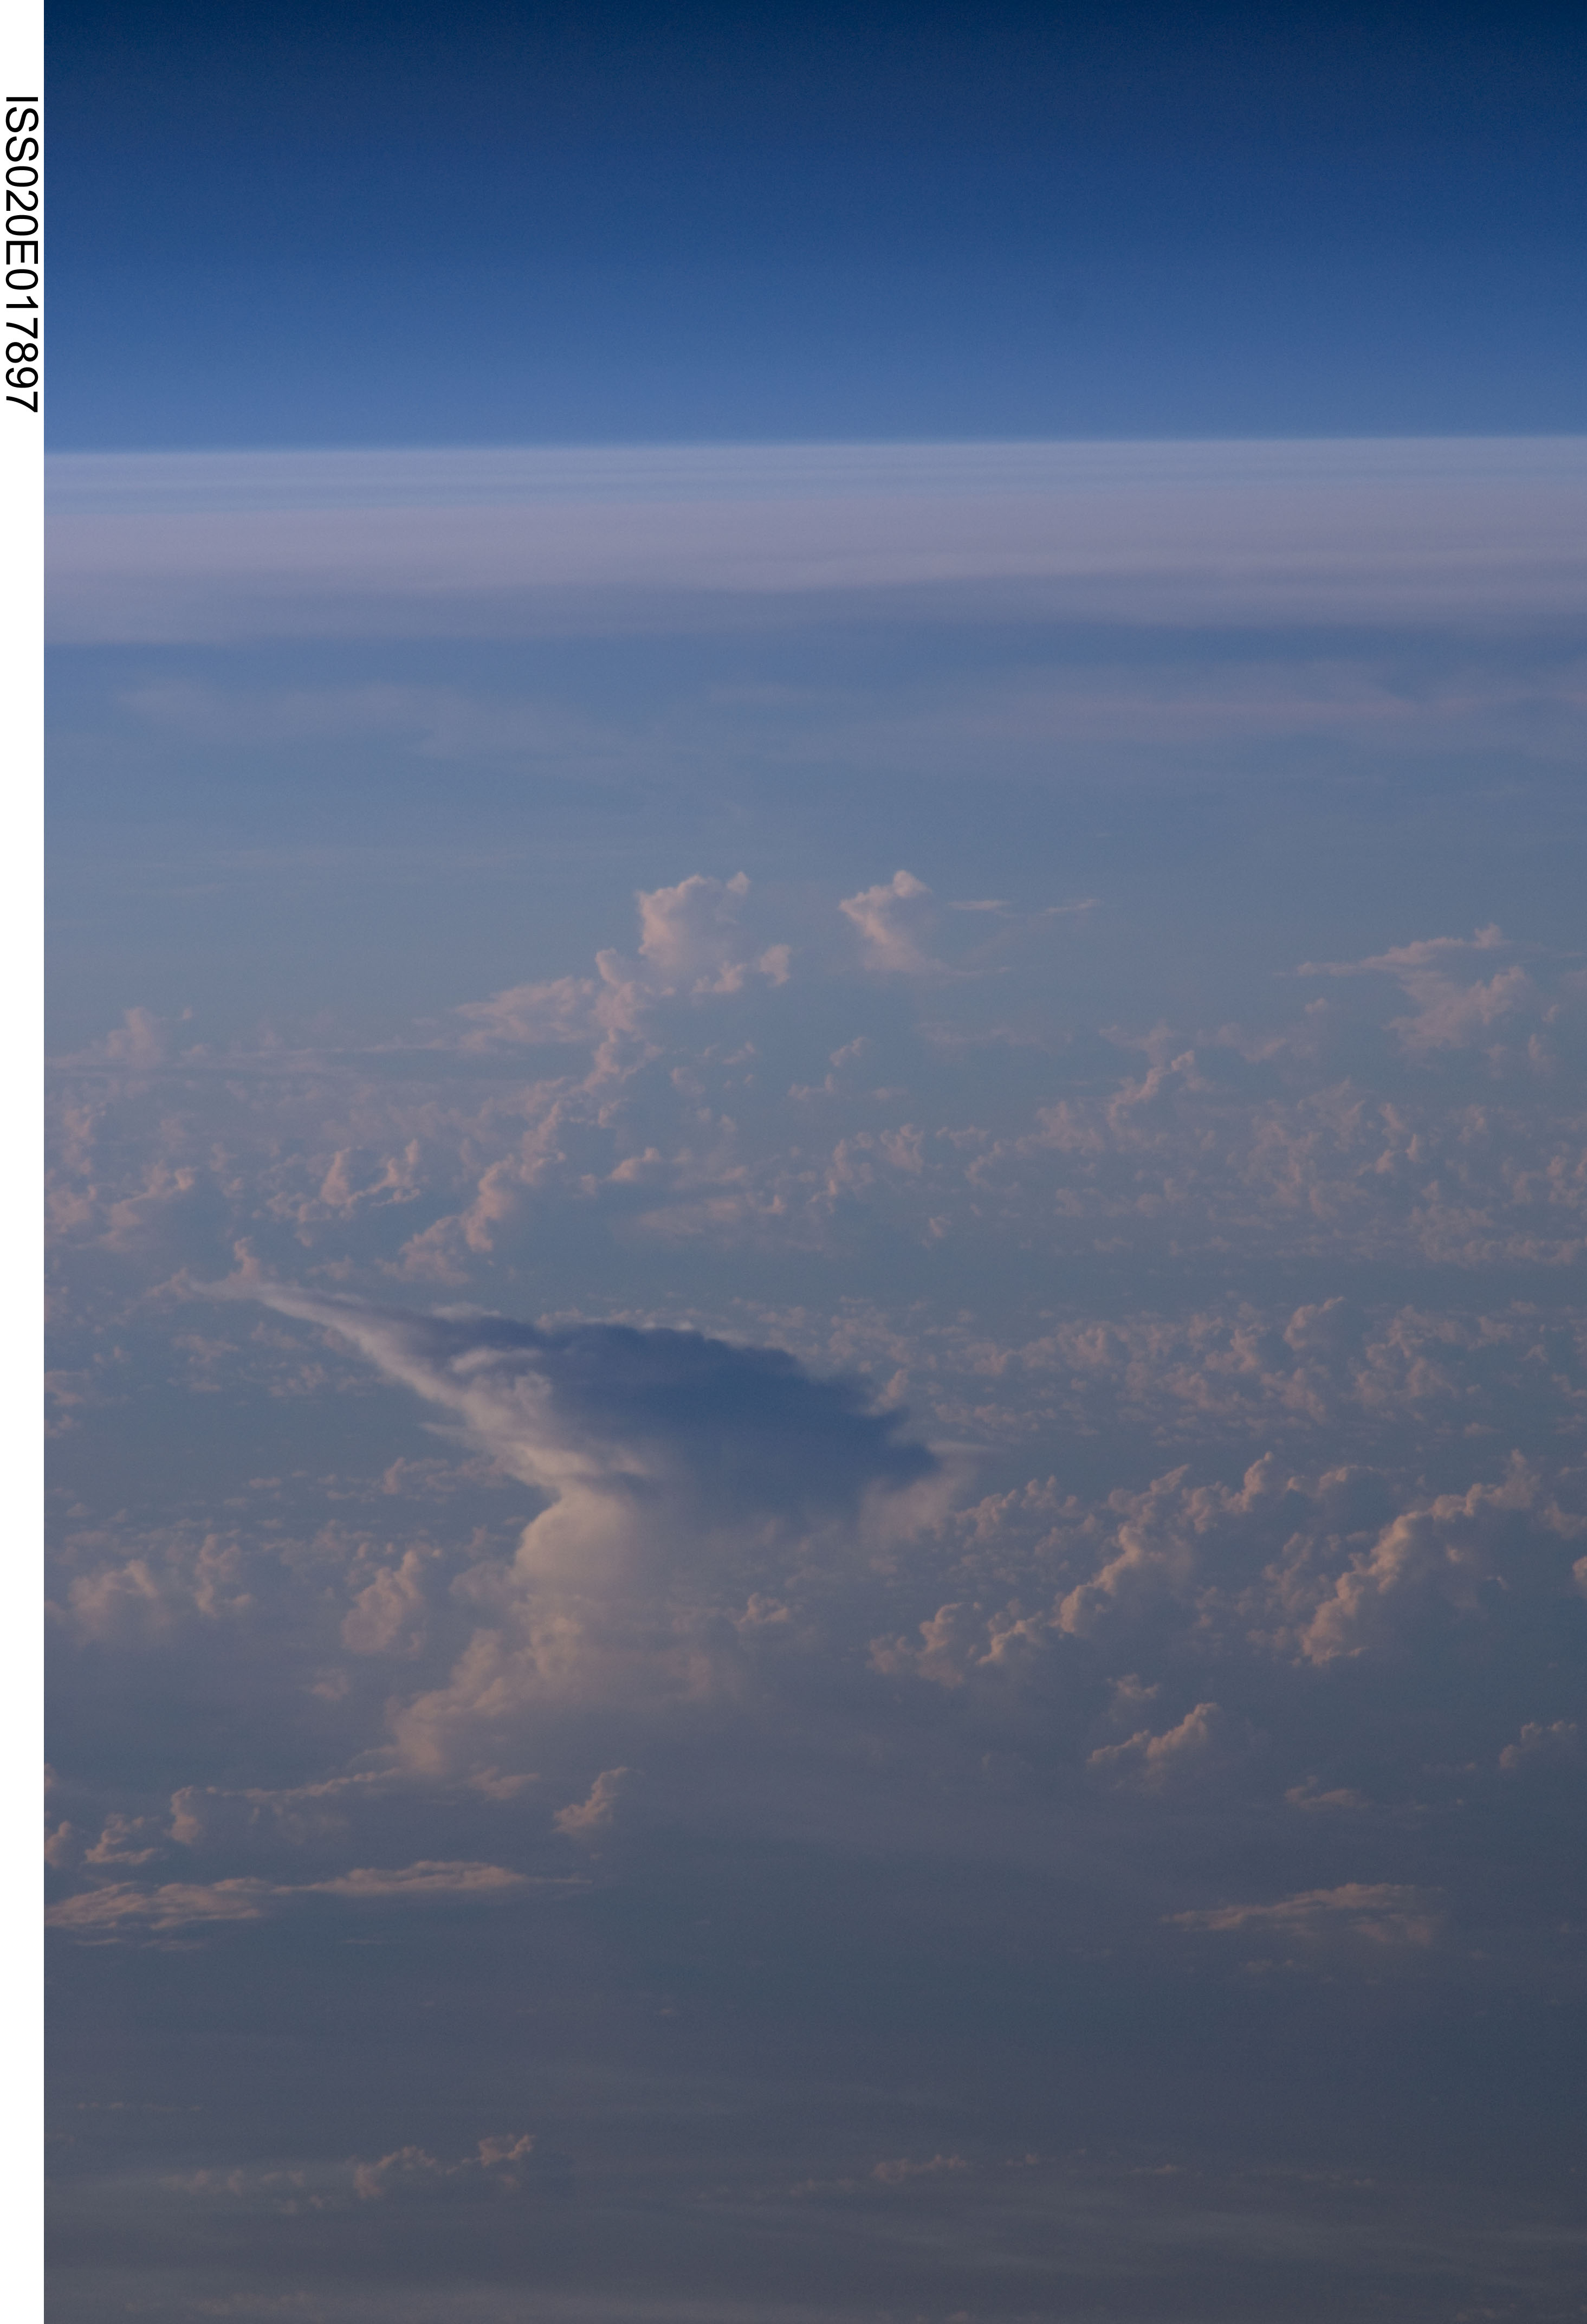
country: ASIA
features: PAN-ATMOSPHERIC LIMB, LAYERS, CONVECTIVE CLOUDS
